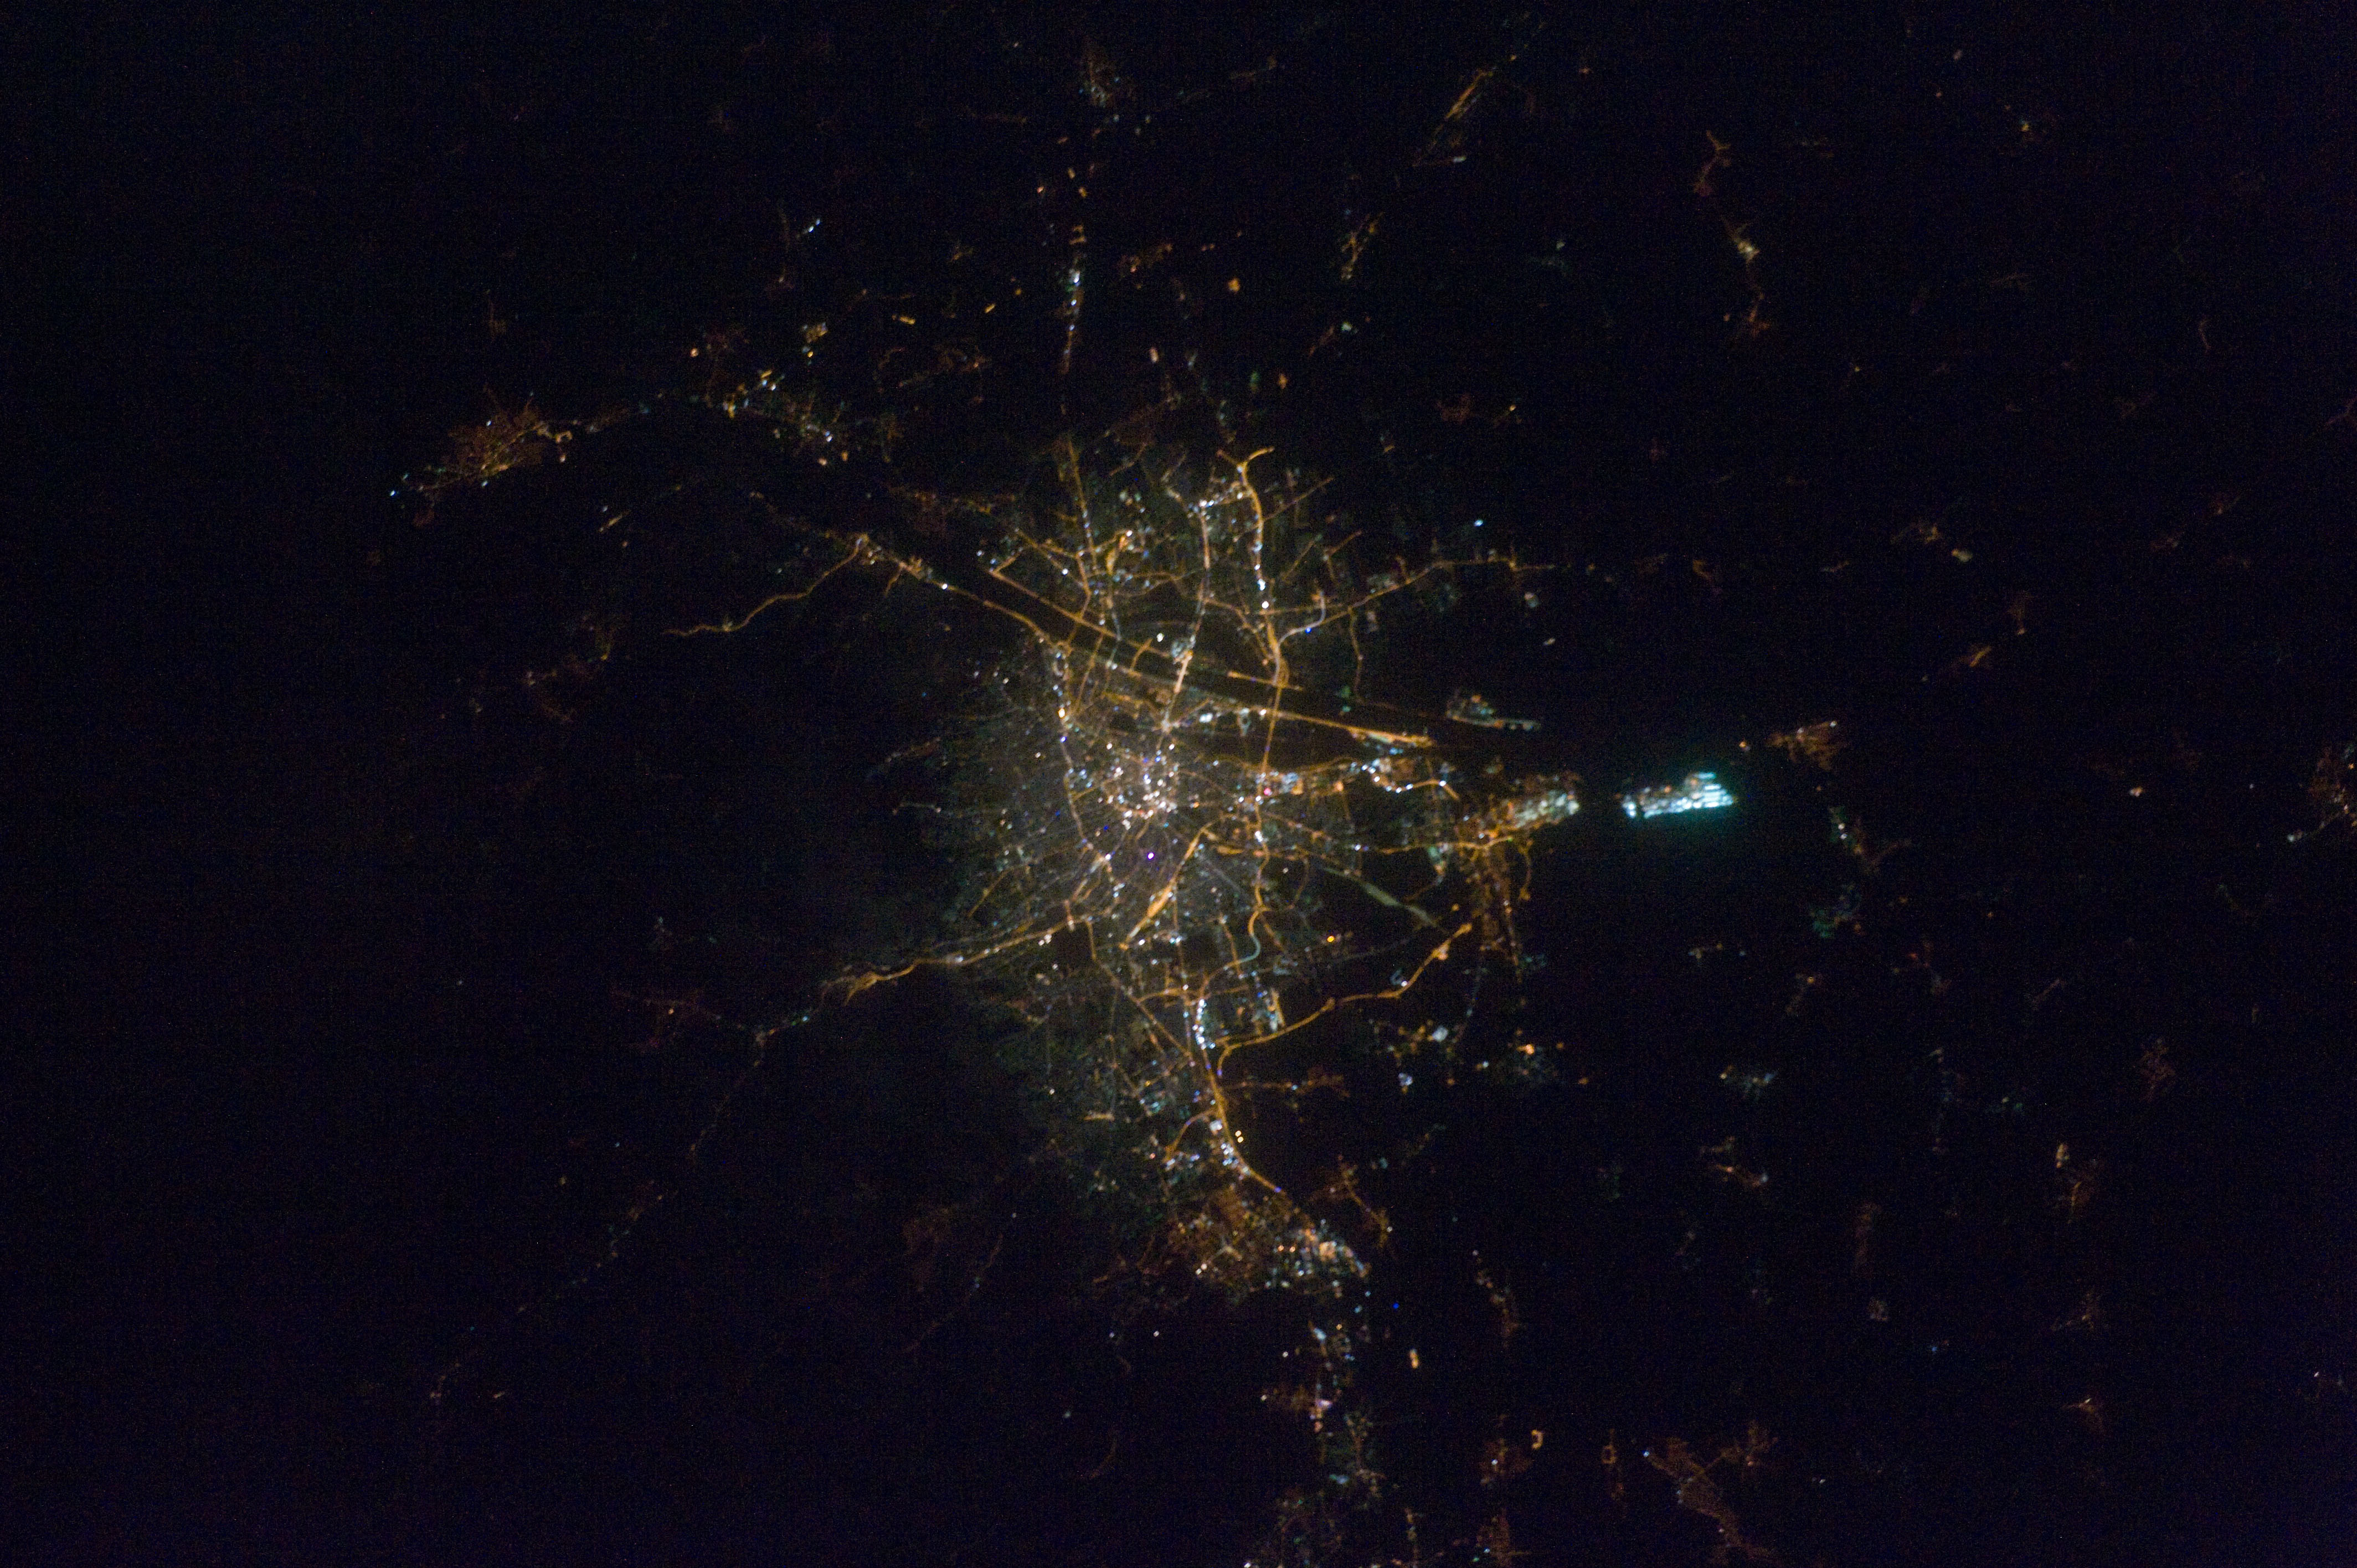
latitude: 48.2
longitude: 16.4
